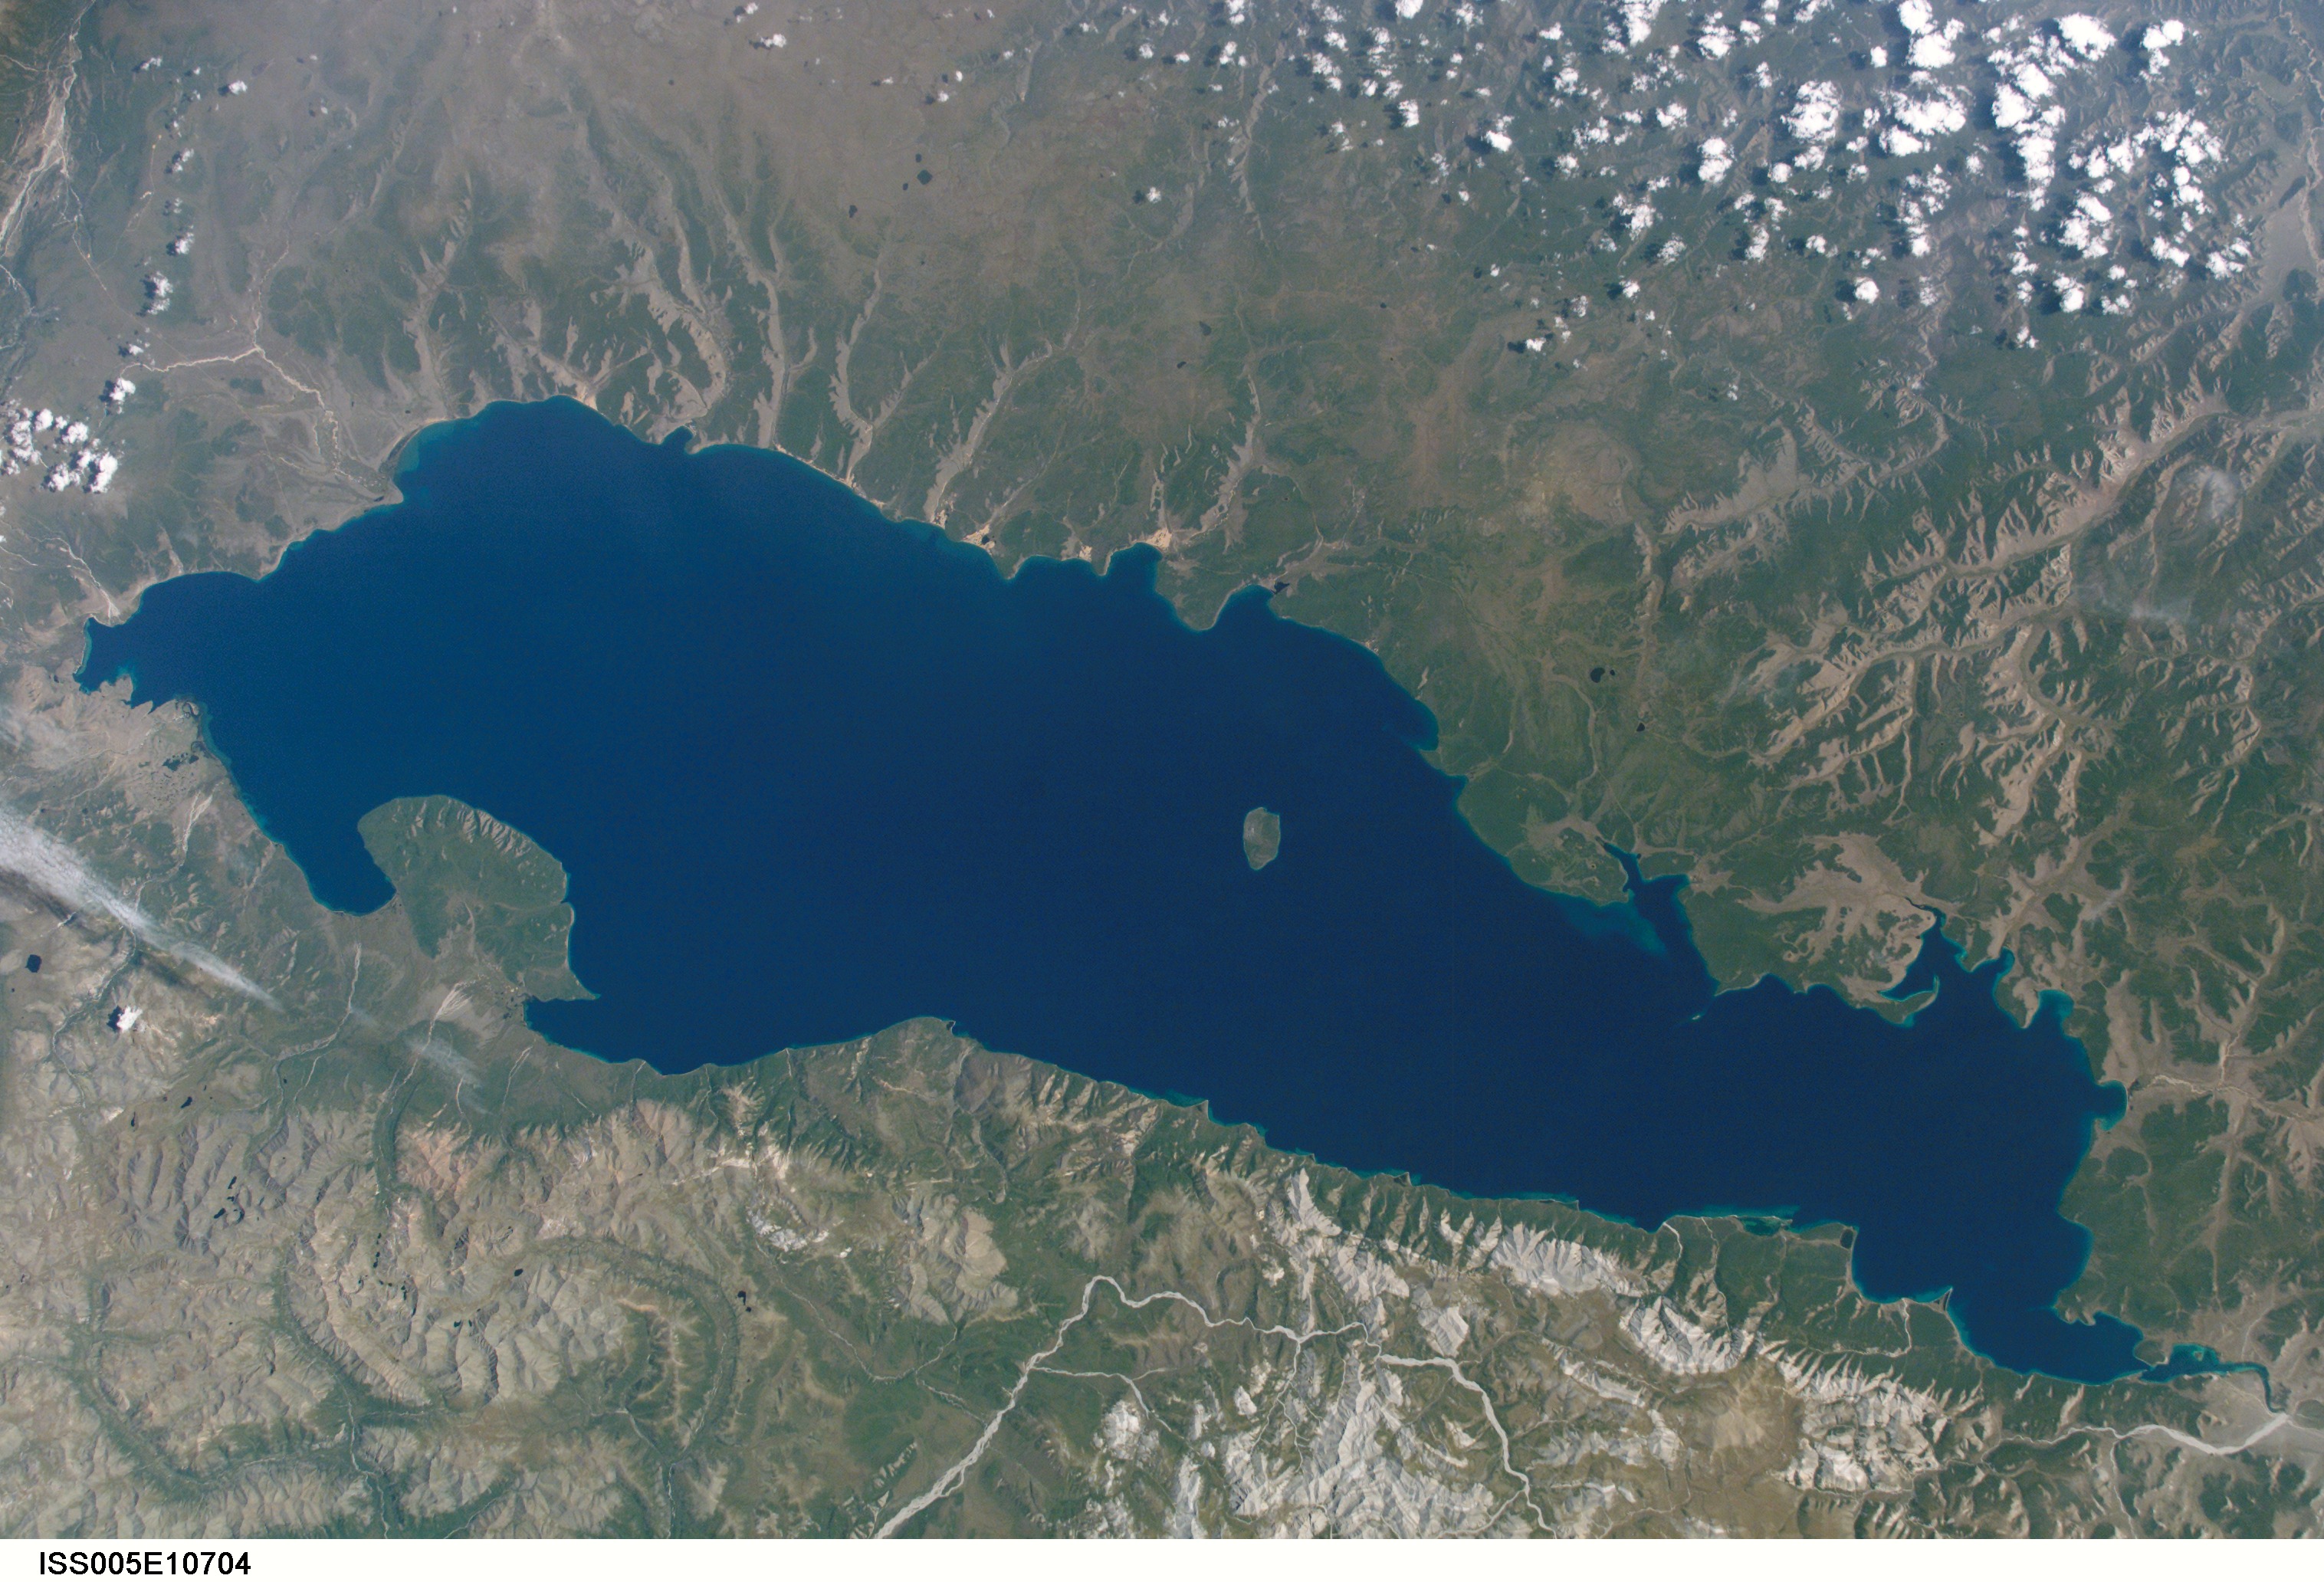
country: MONGOLIA
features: LAKE HOVSGOL
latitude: 51.0
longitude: 100.0
